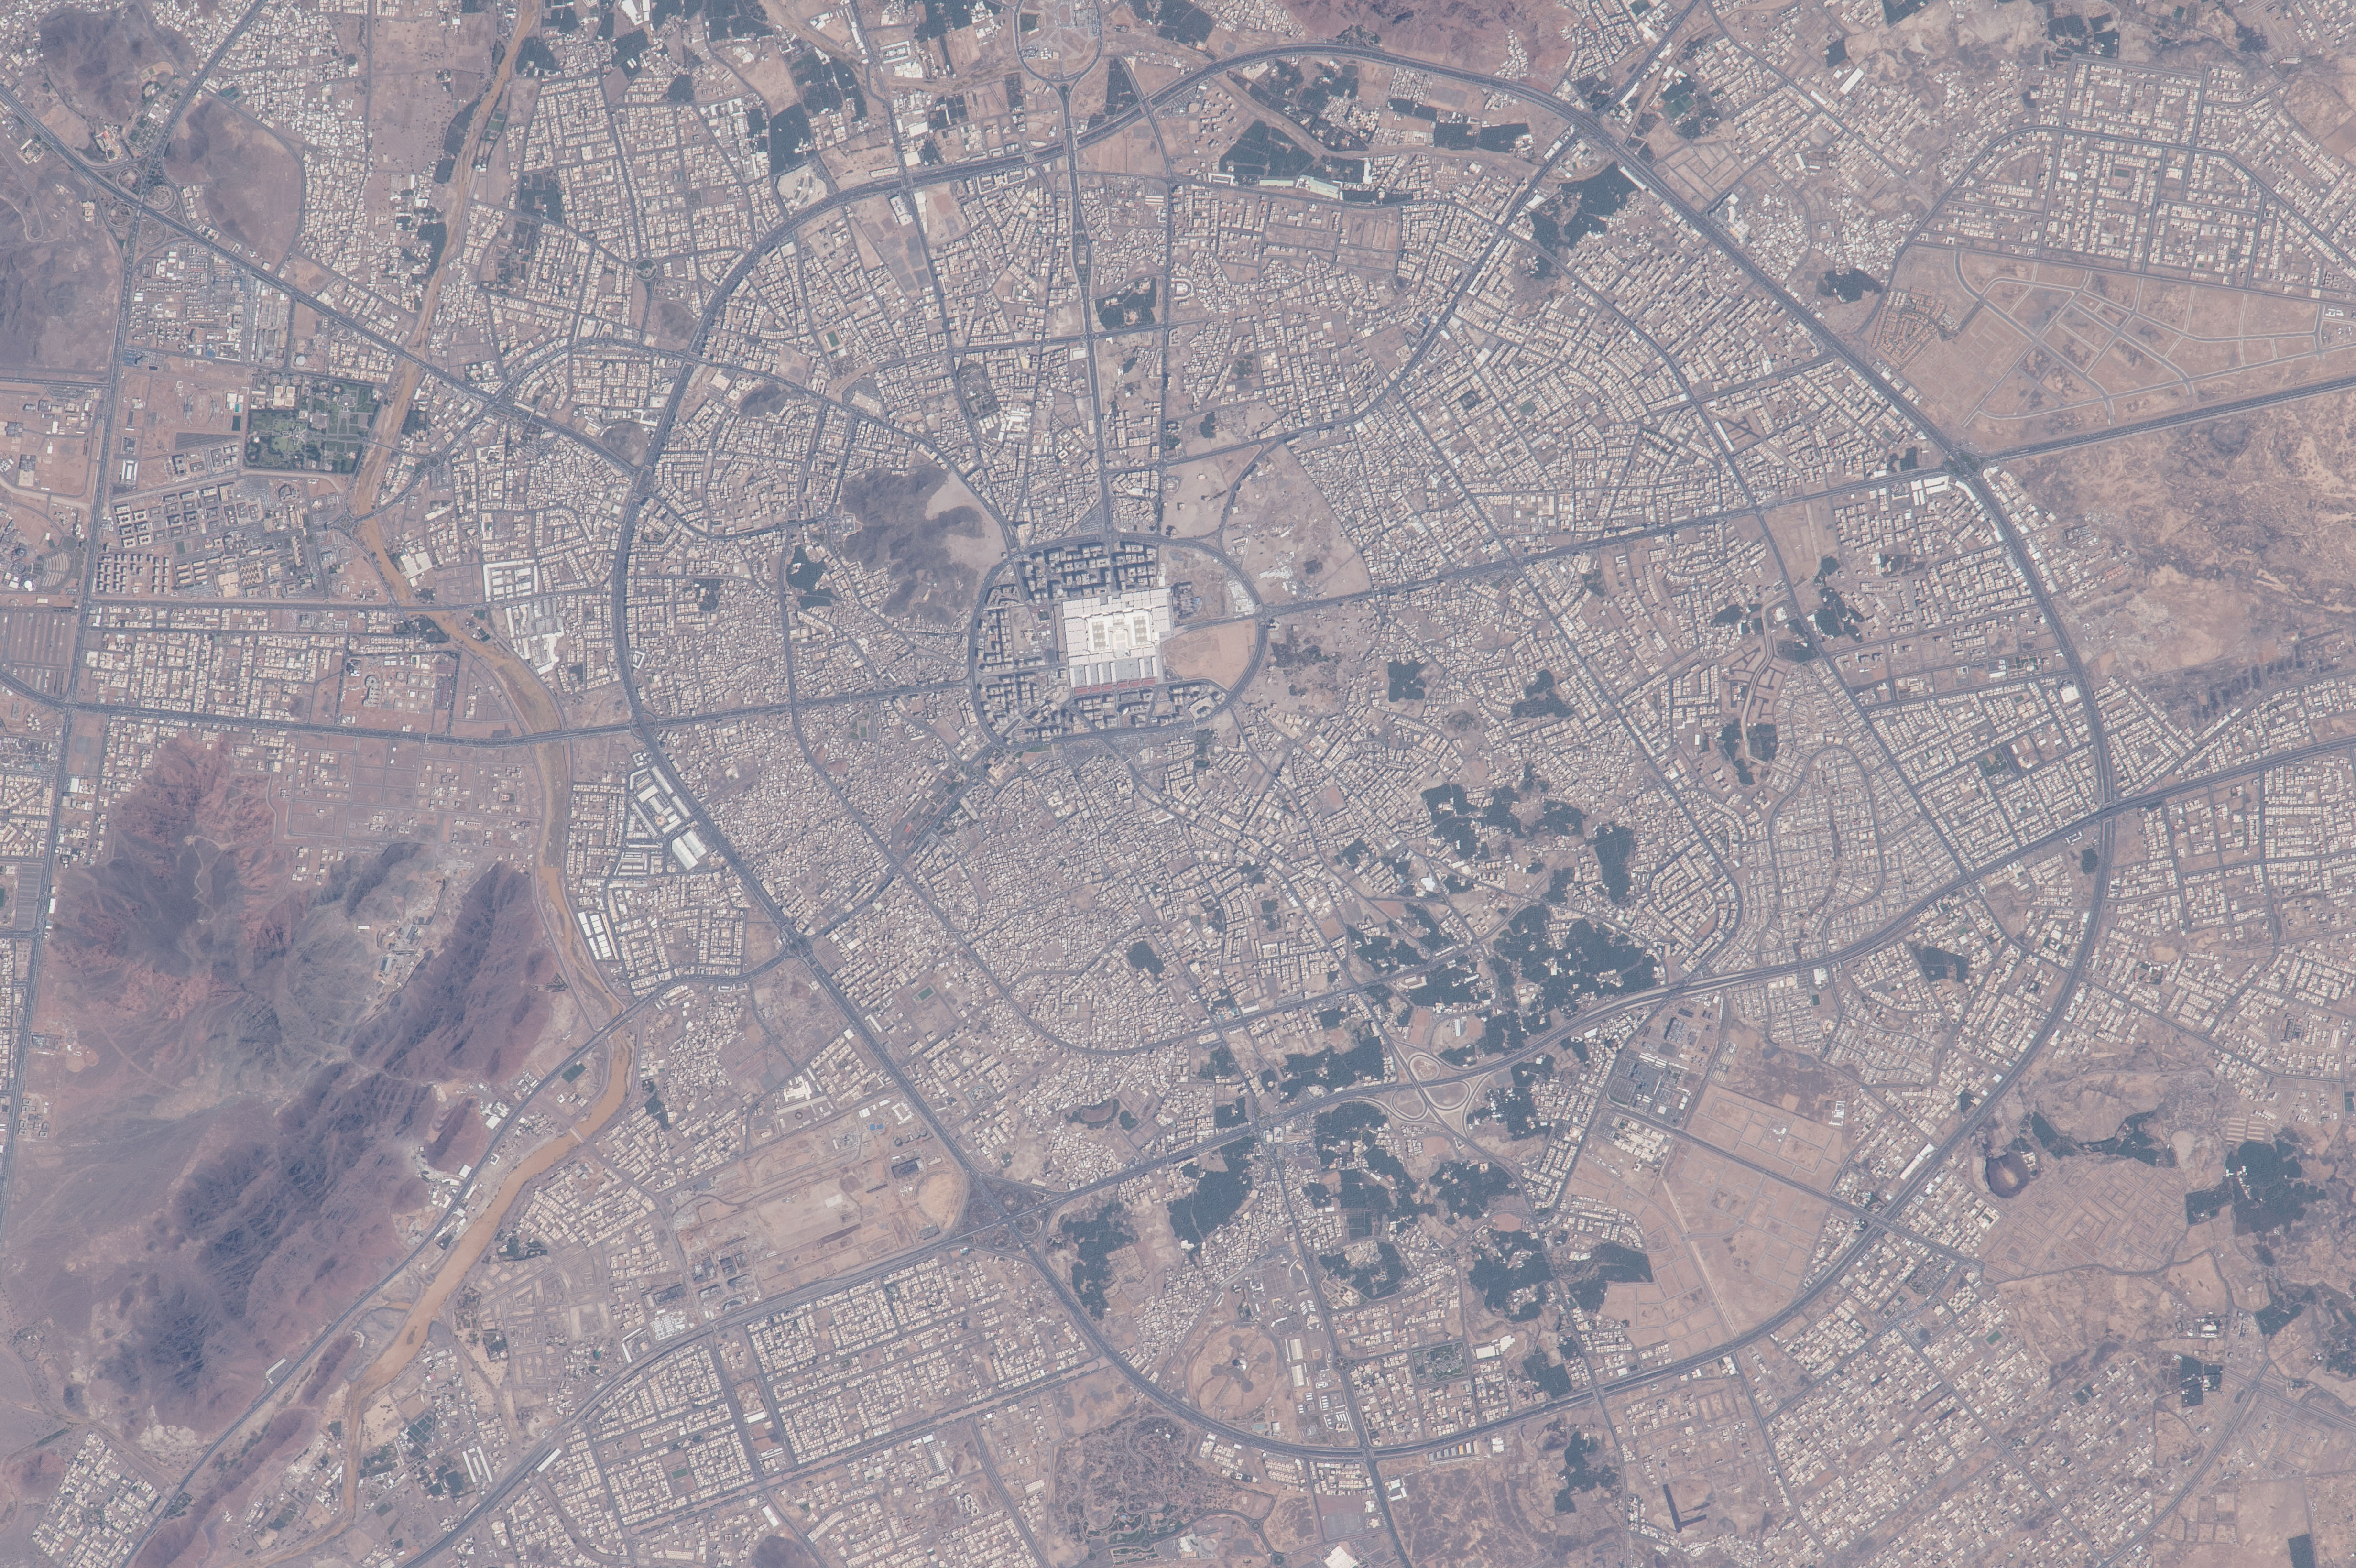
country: SAUDI ARABIA
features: MEDINA, PROPHET'S MOSQUE, ROADS
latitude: 24.4
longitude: 39.5
